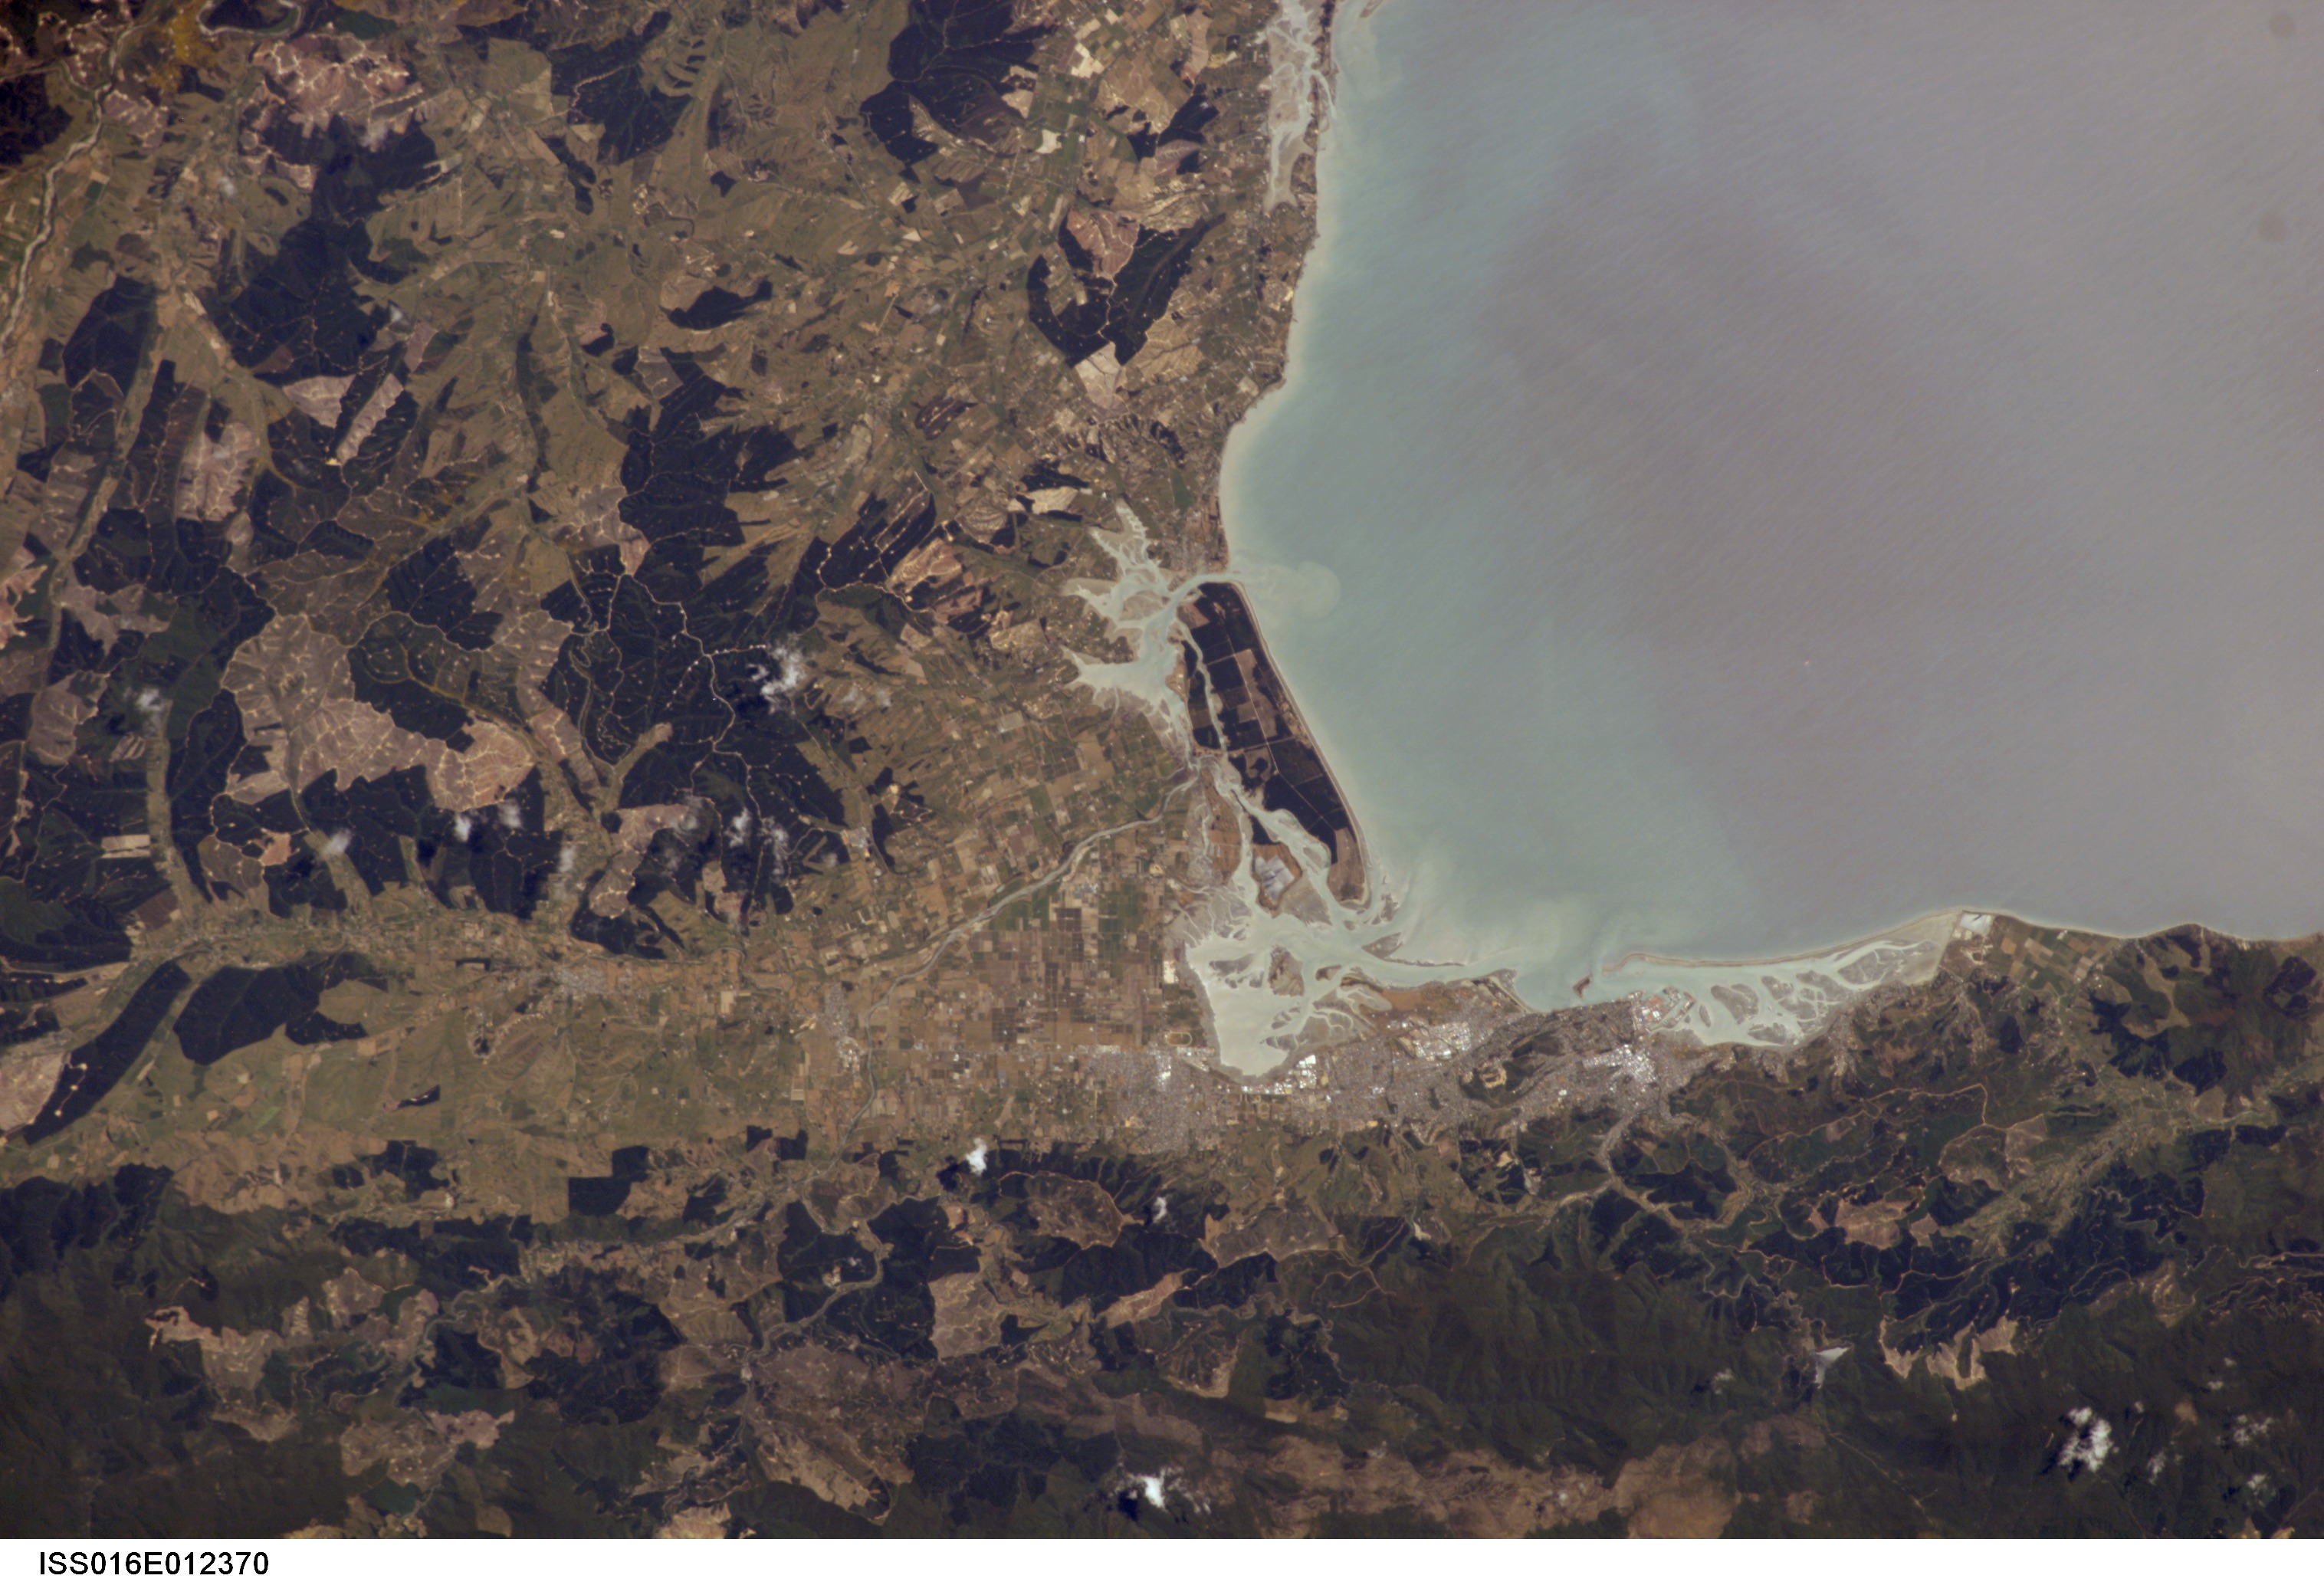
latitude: -41.5
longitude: 173.0
